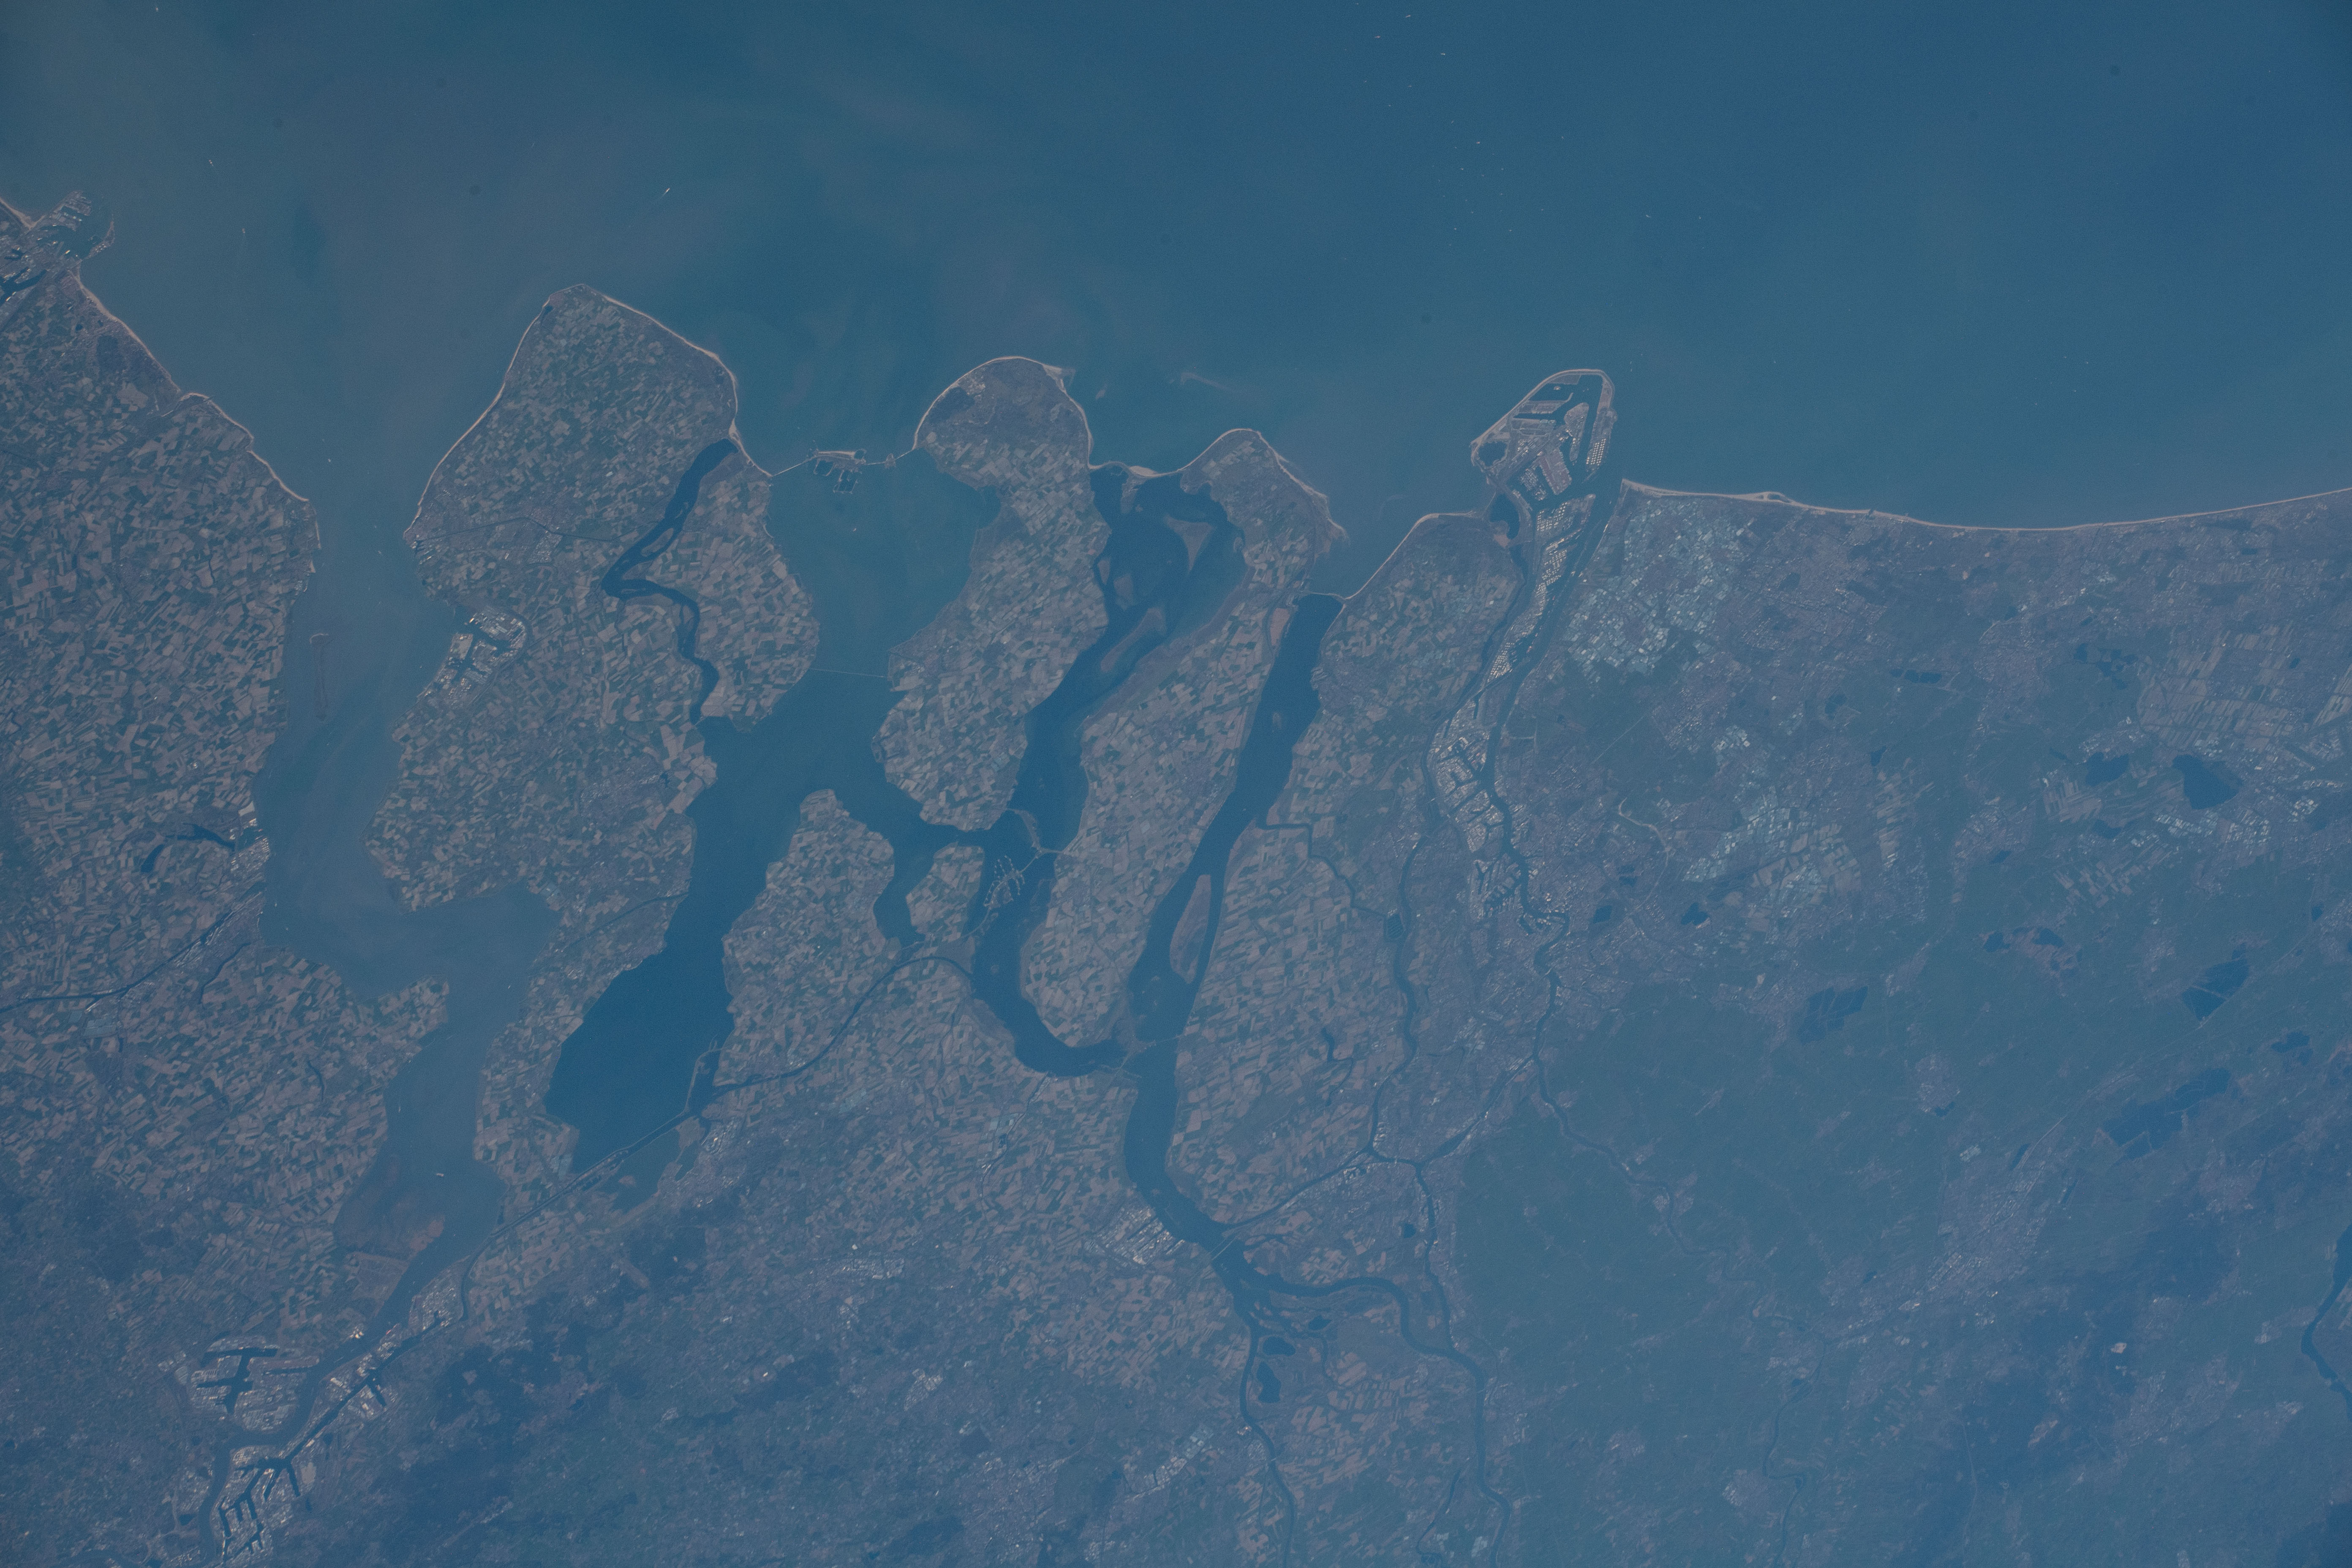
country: NETHERLANDS
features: HELLEVOETSLUIS, BINNENBEDIJKTE MAAS, BREDE WATER
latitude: 51.7
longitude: 4.2
